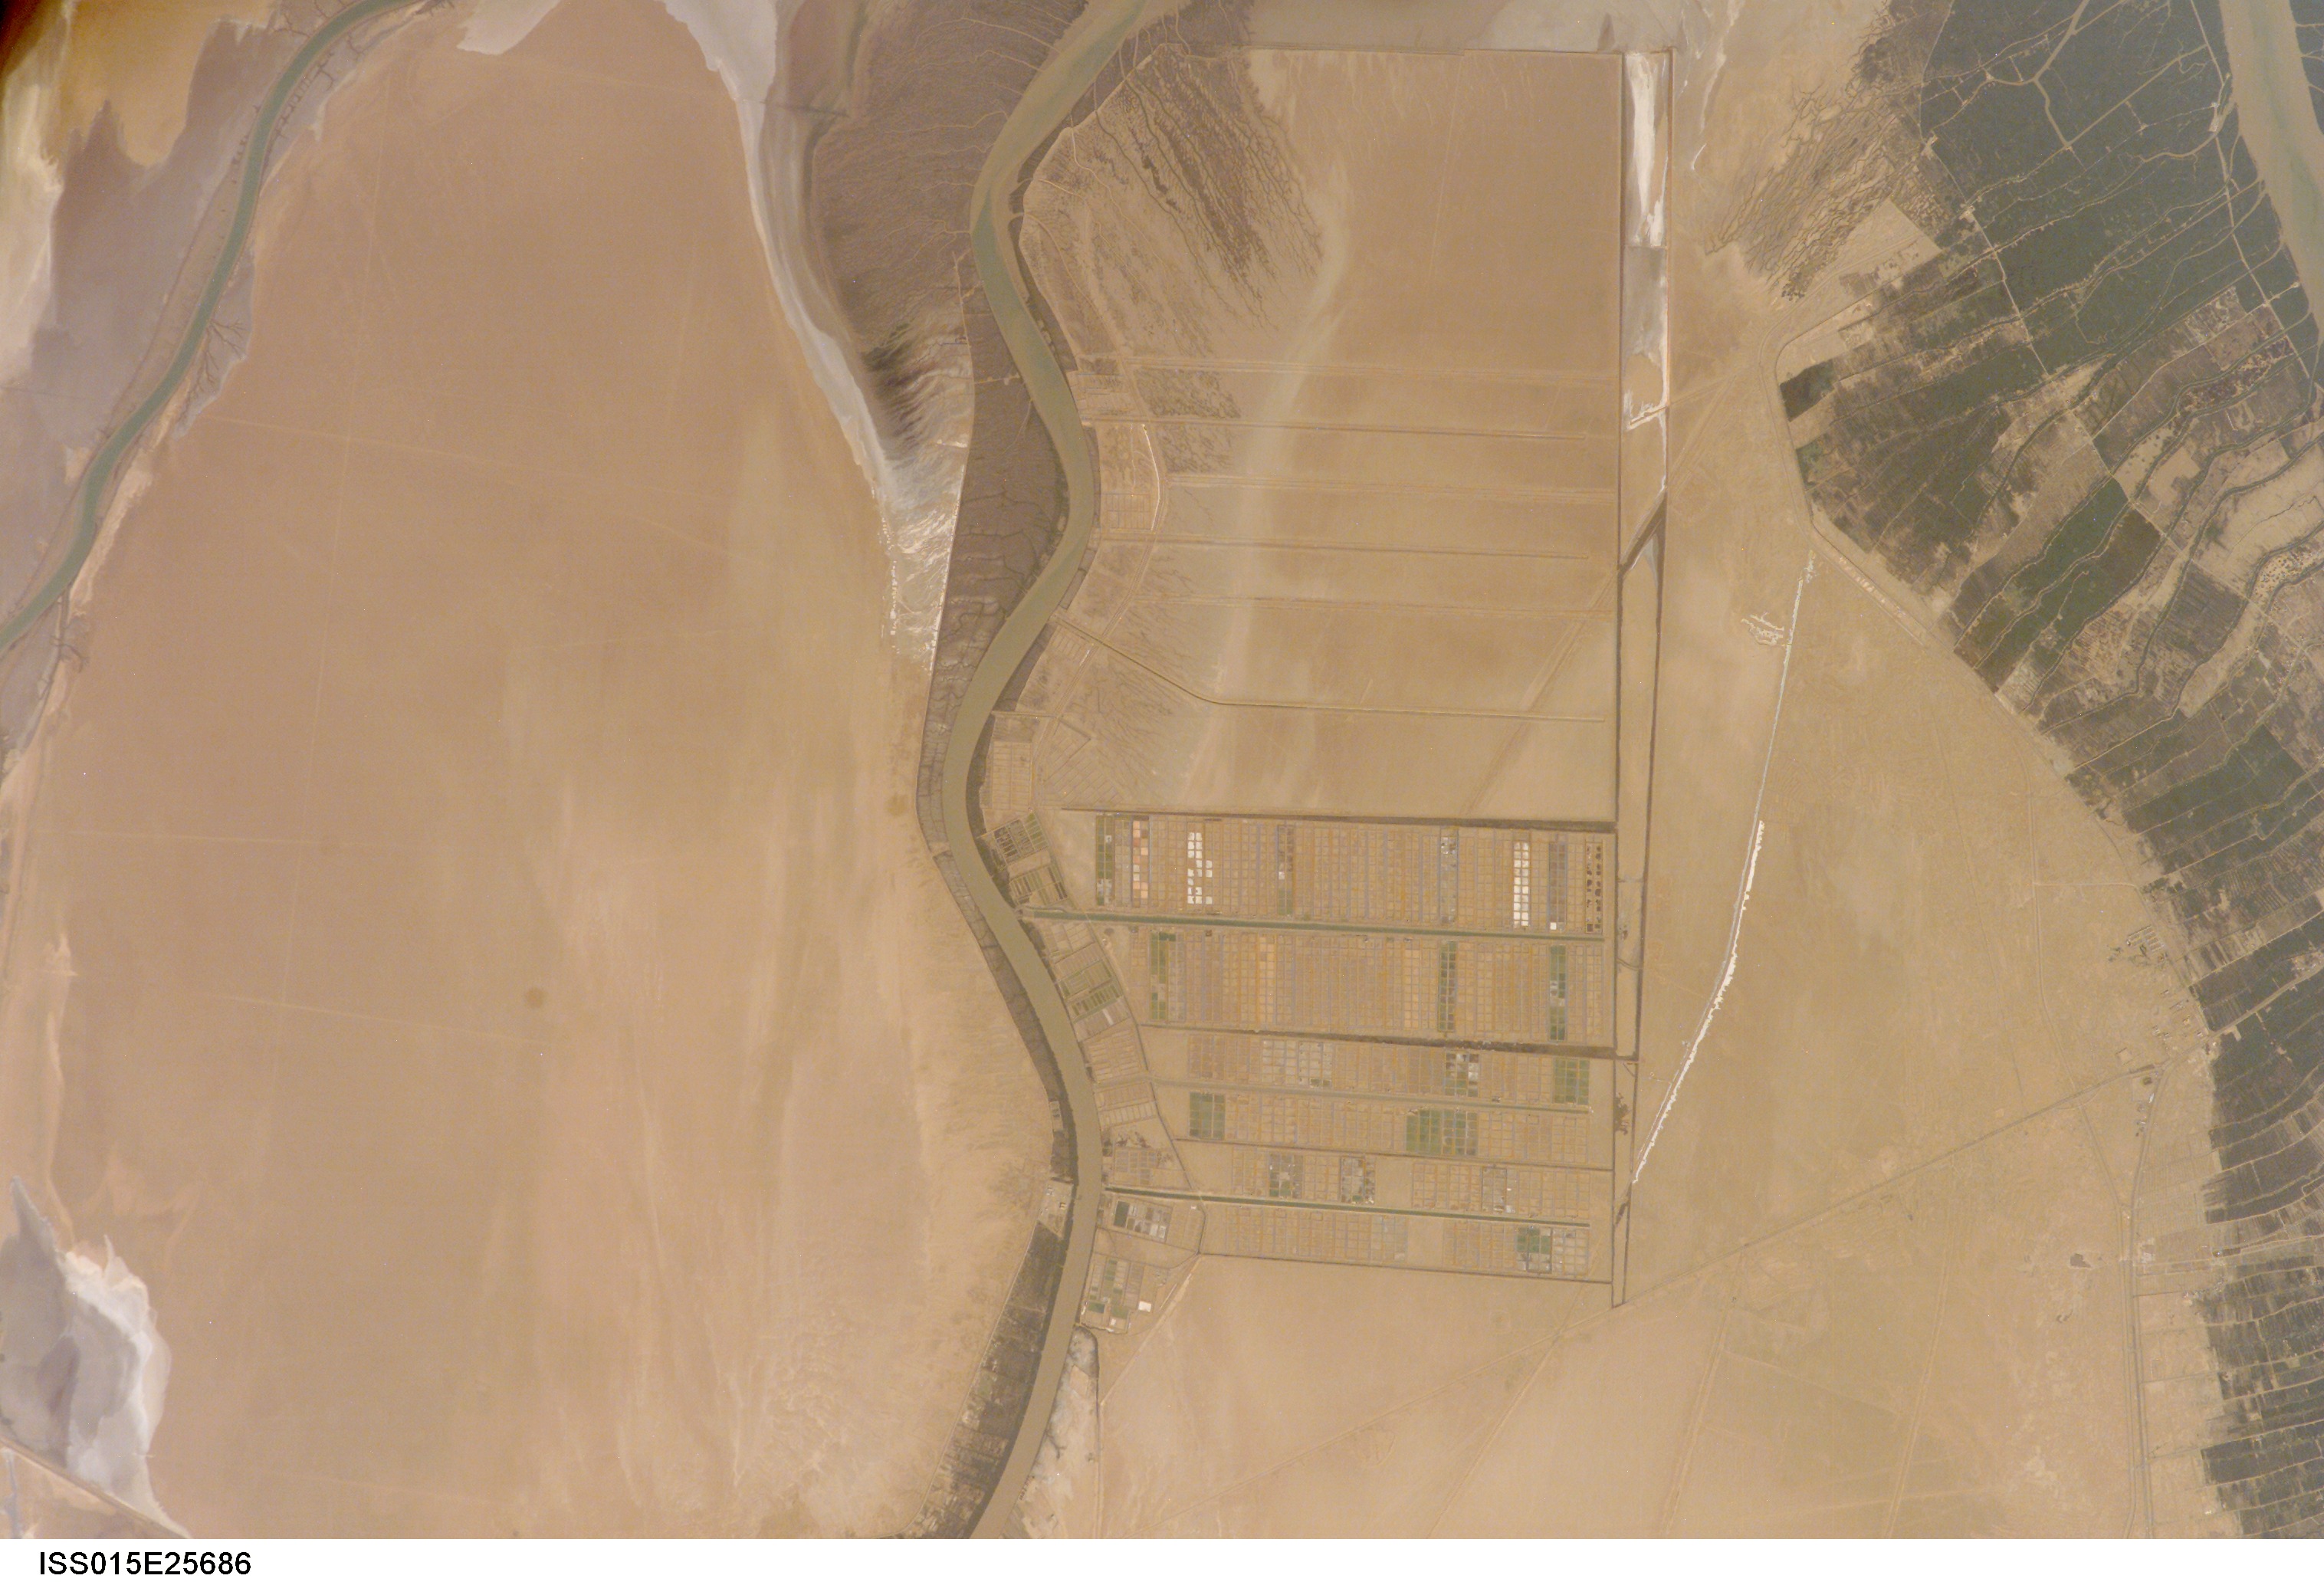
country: IRAN
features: KARUN R. DELTA, AGR., CHANNELS
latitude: 30.1
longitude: 48.6
